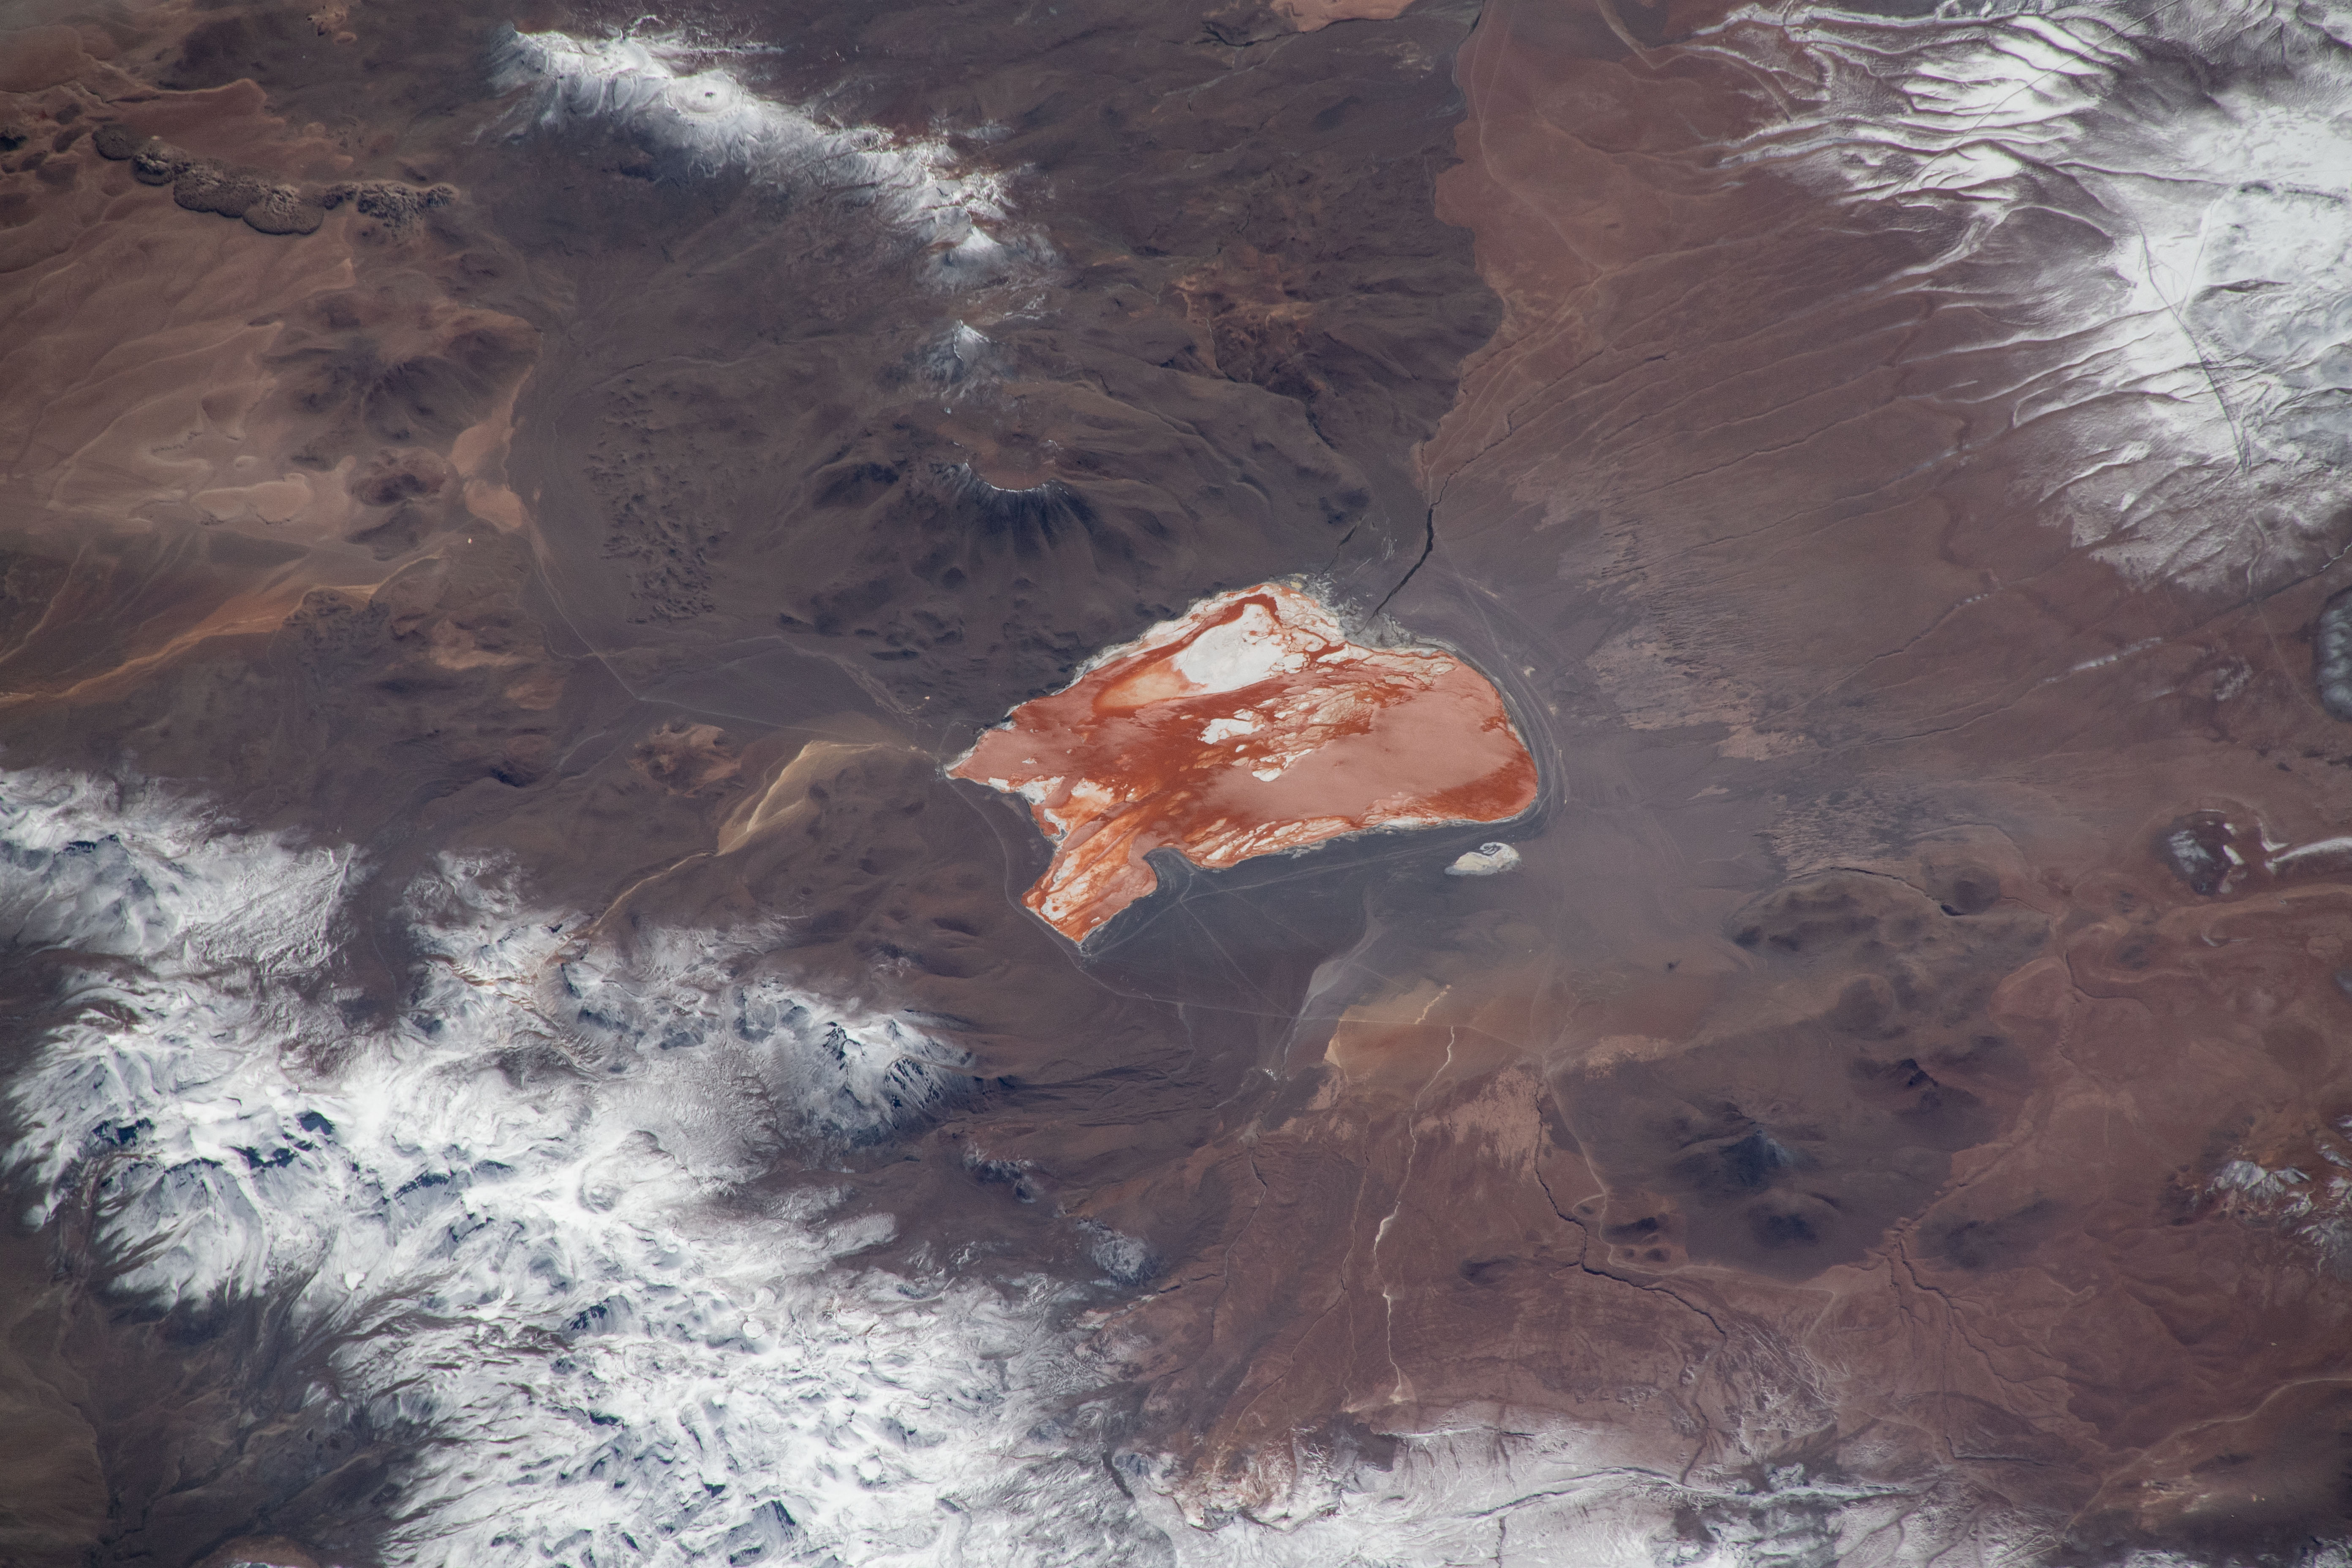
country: BOLIVIA
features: LAGUNA COLORADA, JORCADA
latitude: -22.2
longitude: -67.8
